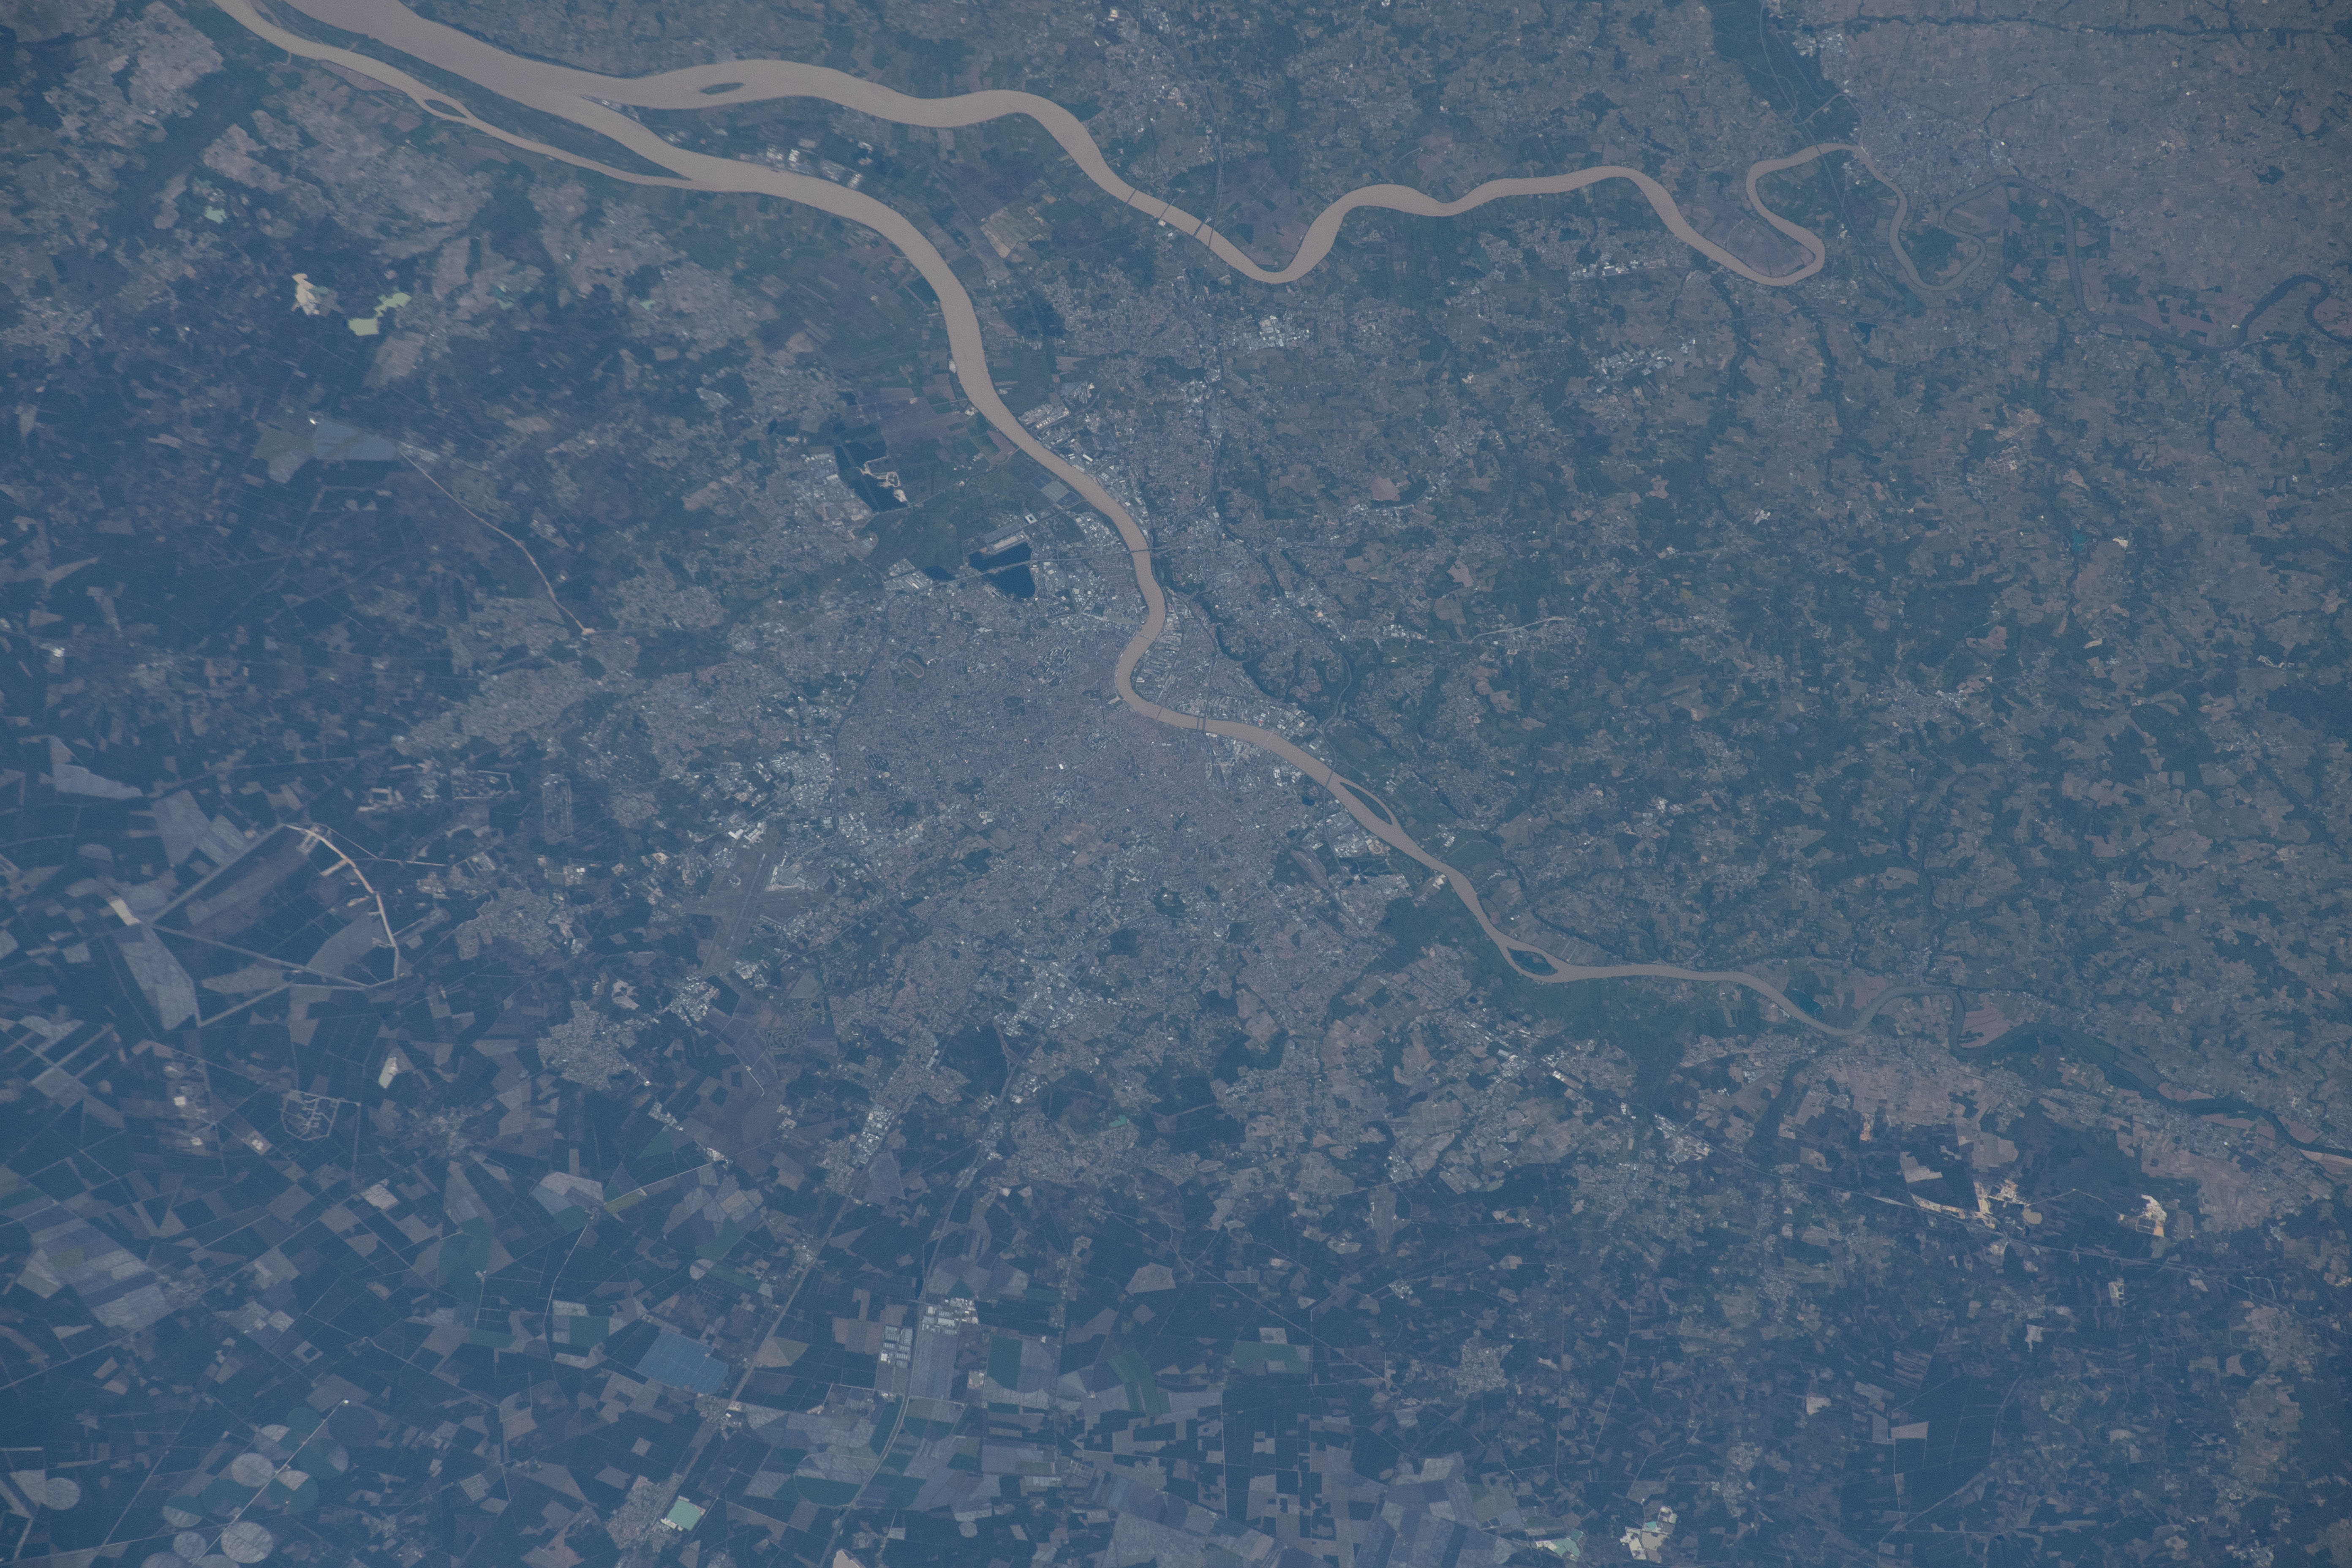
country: FRANCE
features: GARONNE RIVER, DORDOGNE RIVER, BORDEAUX
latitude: 44.8
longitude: -0.3
